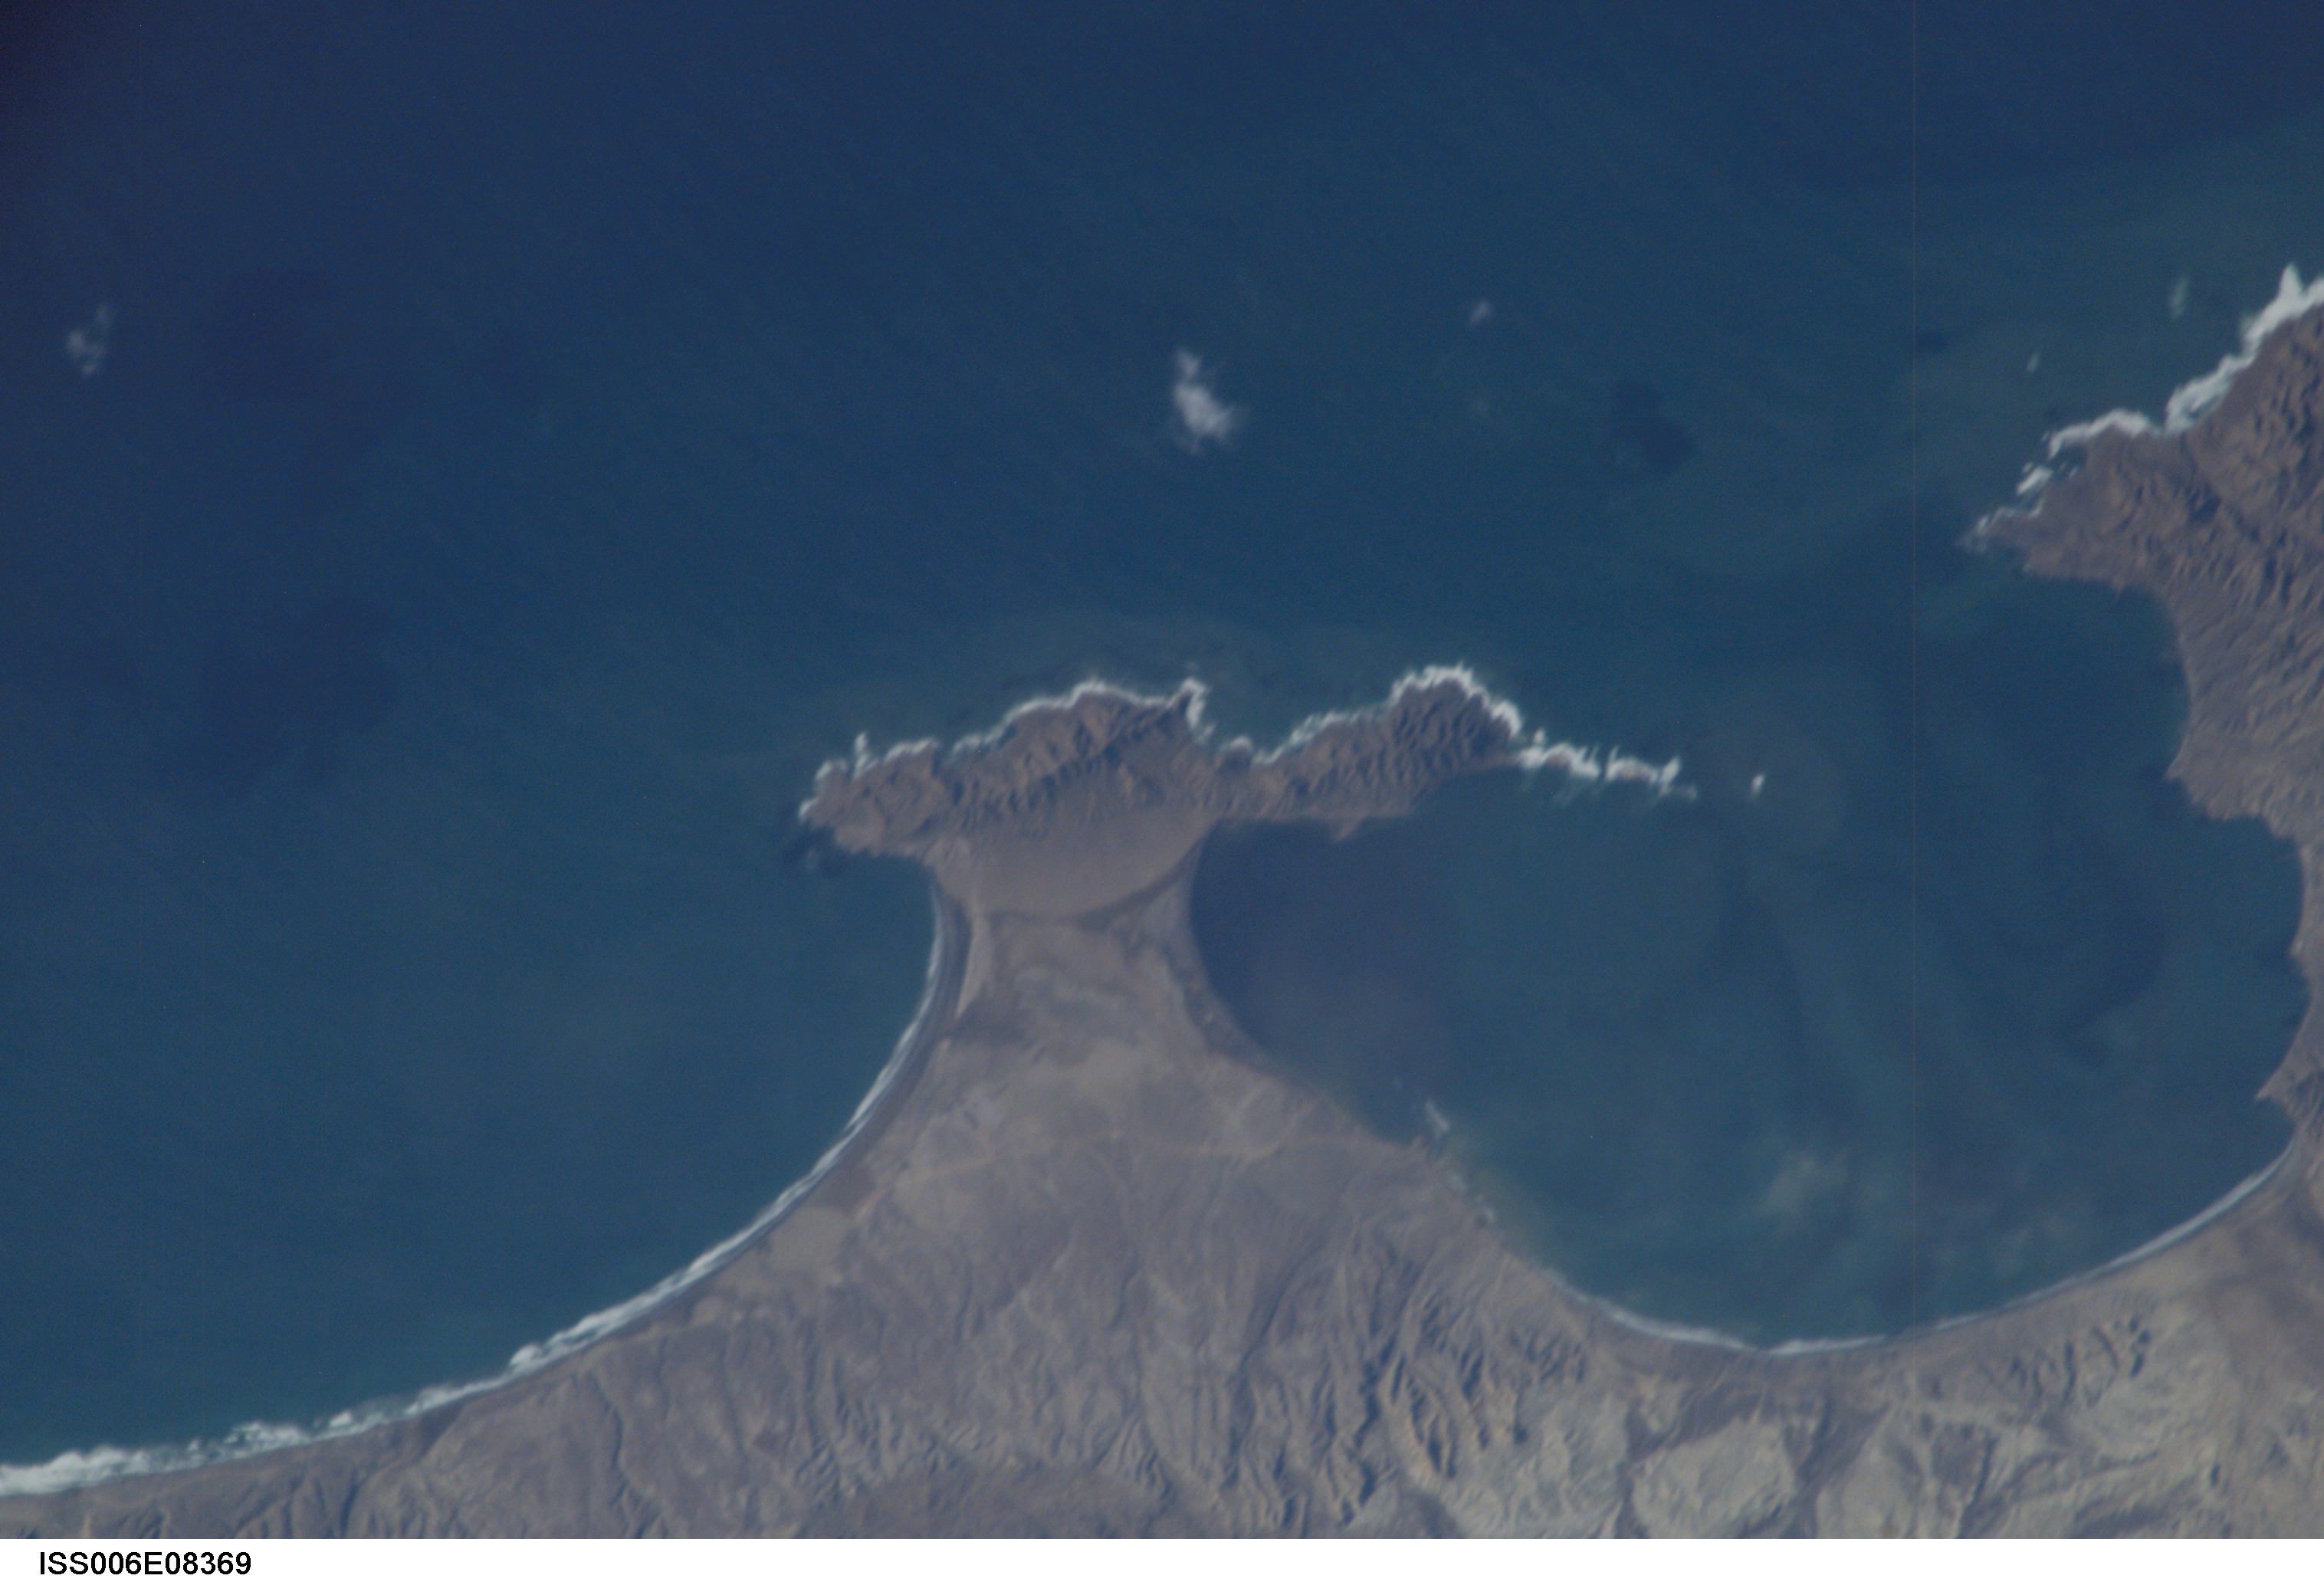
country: MEXICO
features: BAJA, COASTAL INLET
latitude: 27.5
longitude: -115.0
